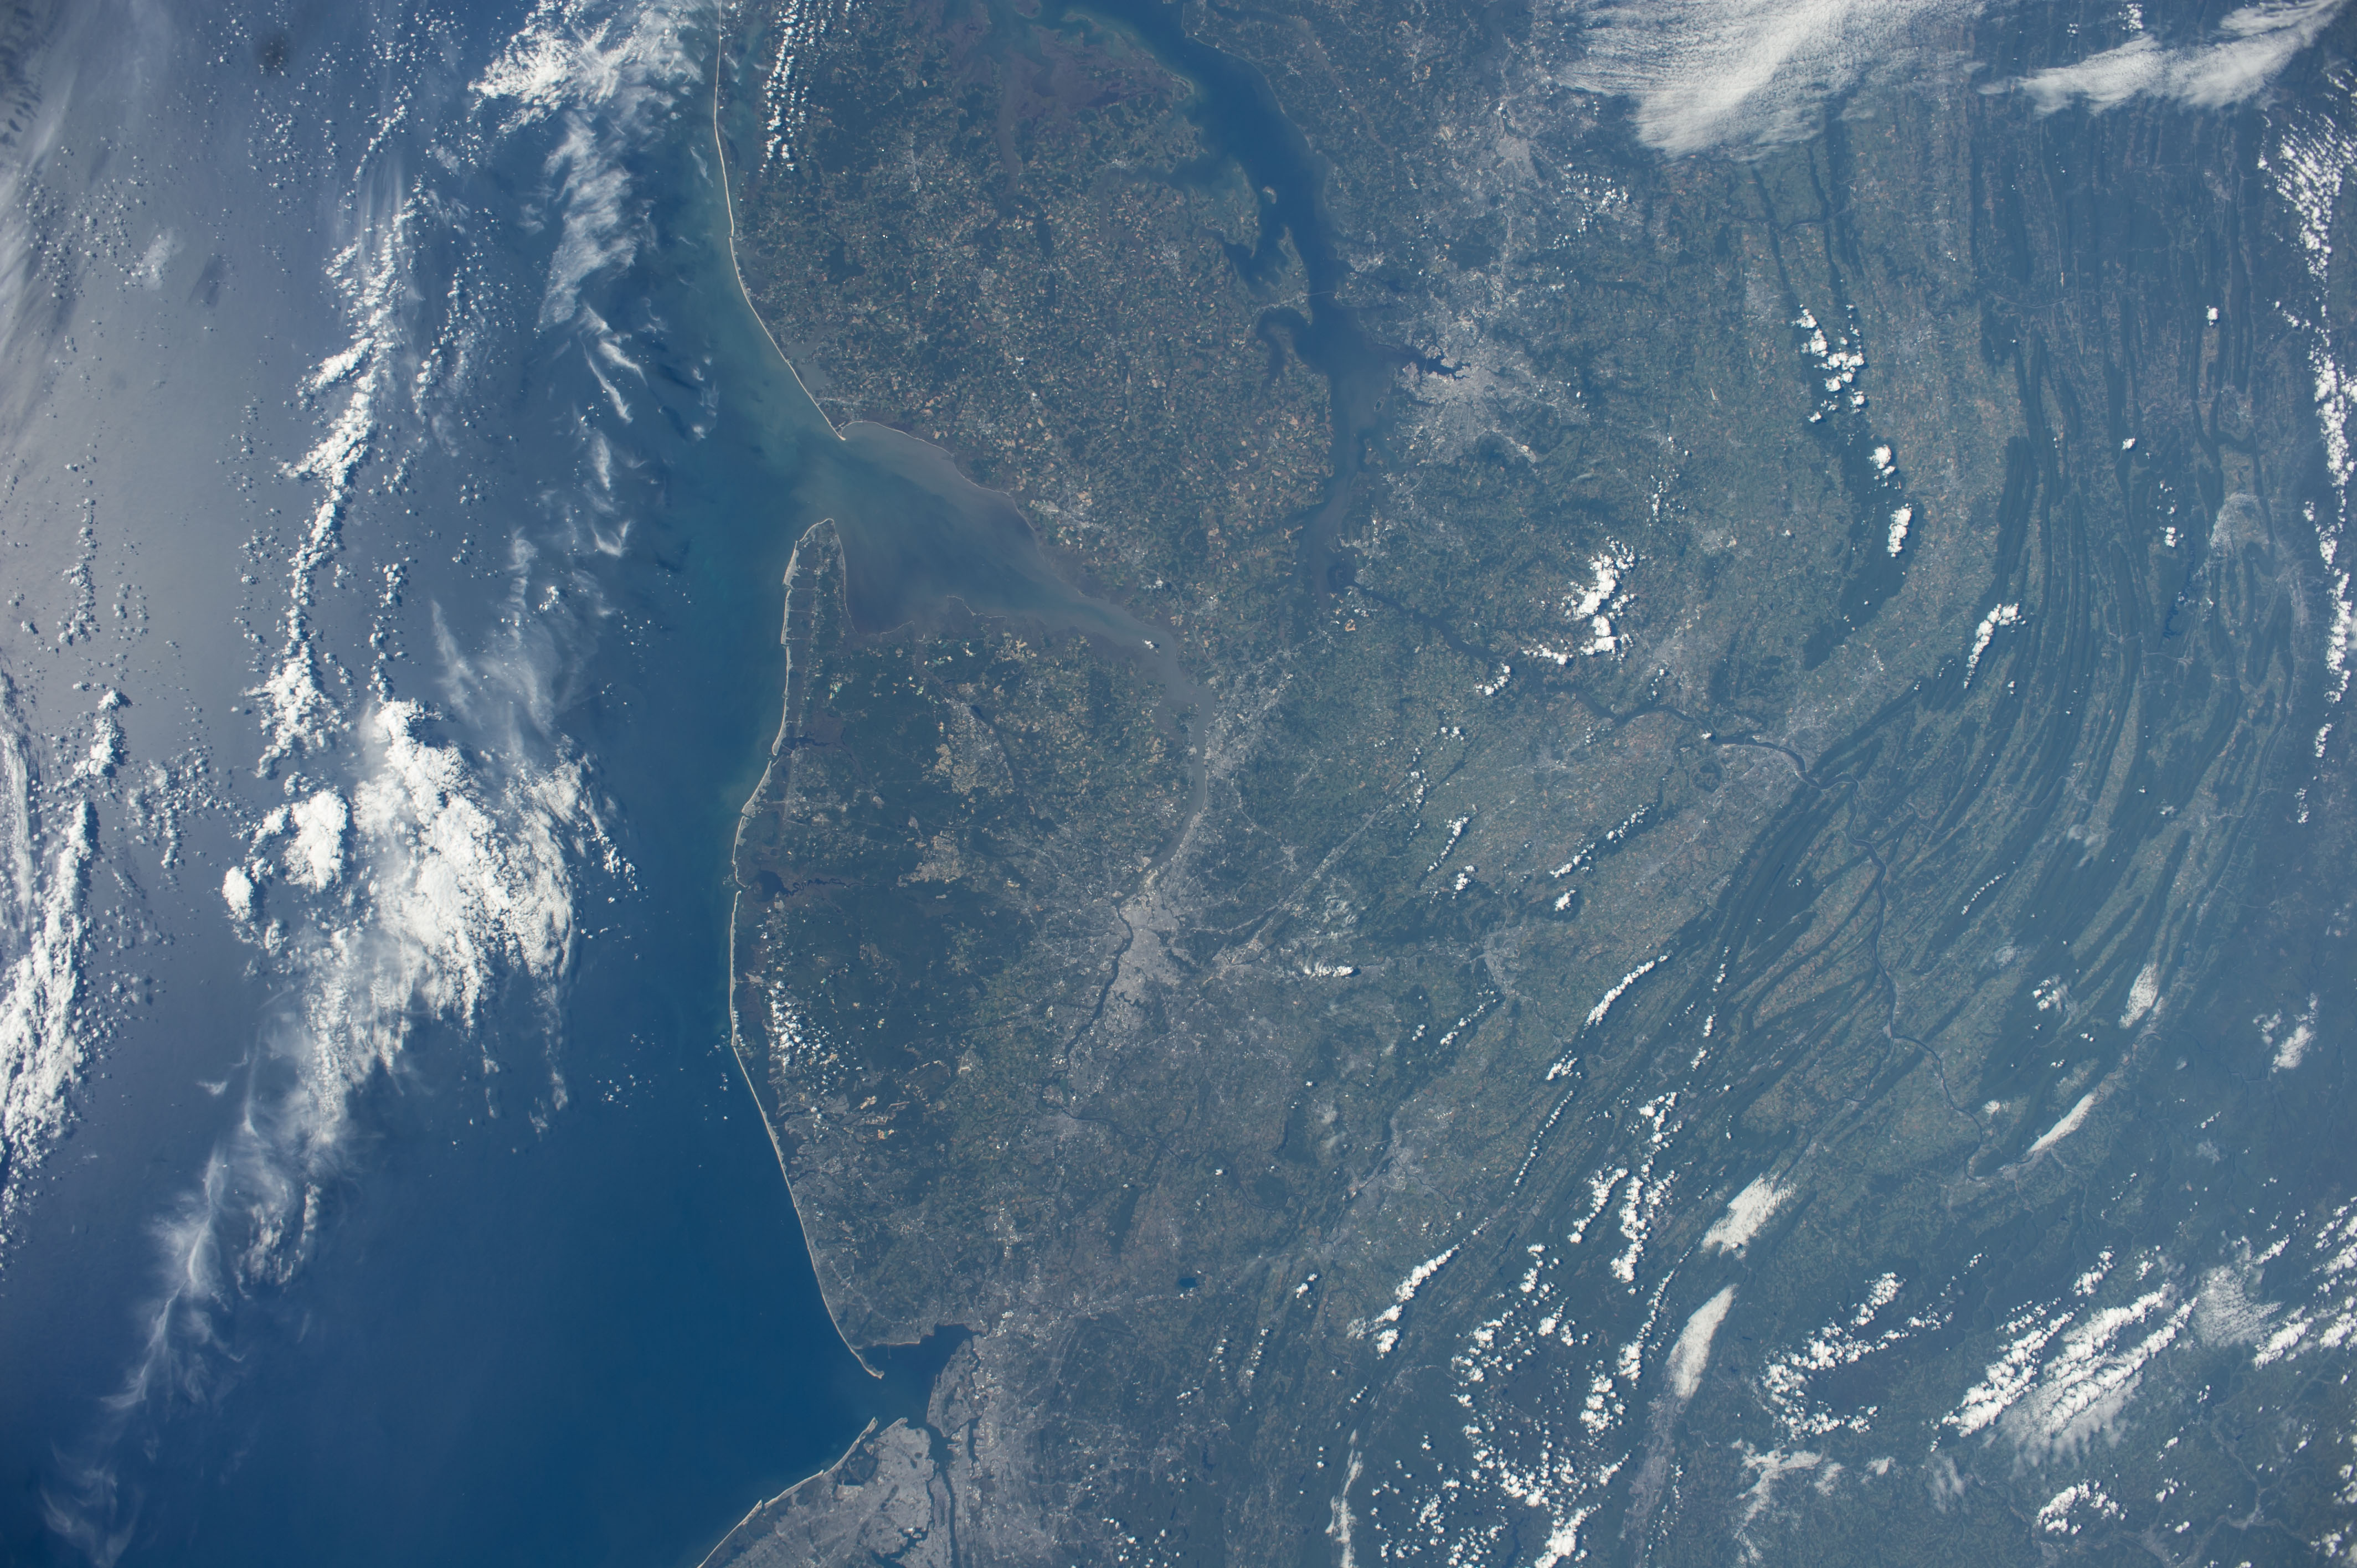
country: USA-NEW JERSEY
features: APPALACHIAN MTS., DELAWARE B., CHESAPEAKE B., SUSQUEHANNA R., POTOMAC R., NEW YORK C., PHILADELPHIA, WASHINGTON, ATLANTIC O., LOWER NEW YORK B.
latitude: 39.5
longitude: -75.5
